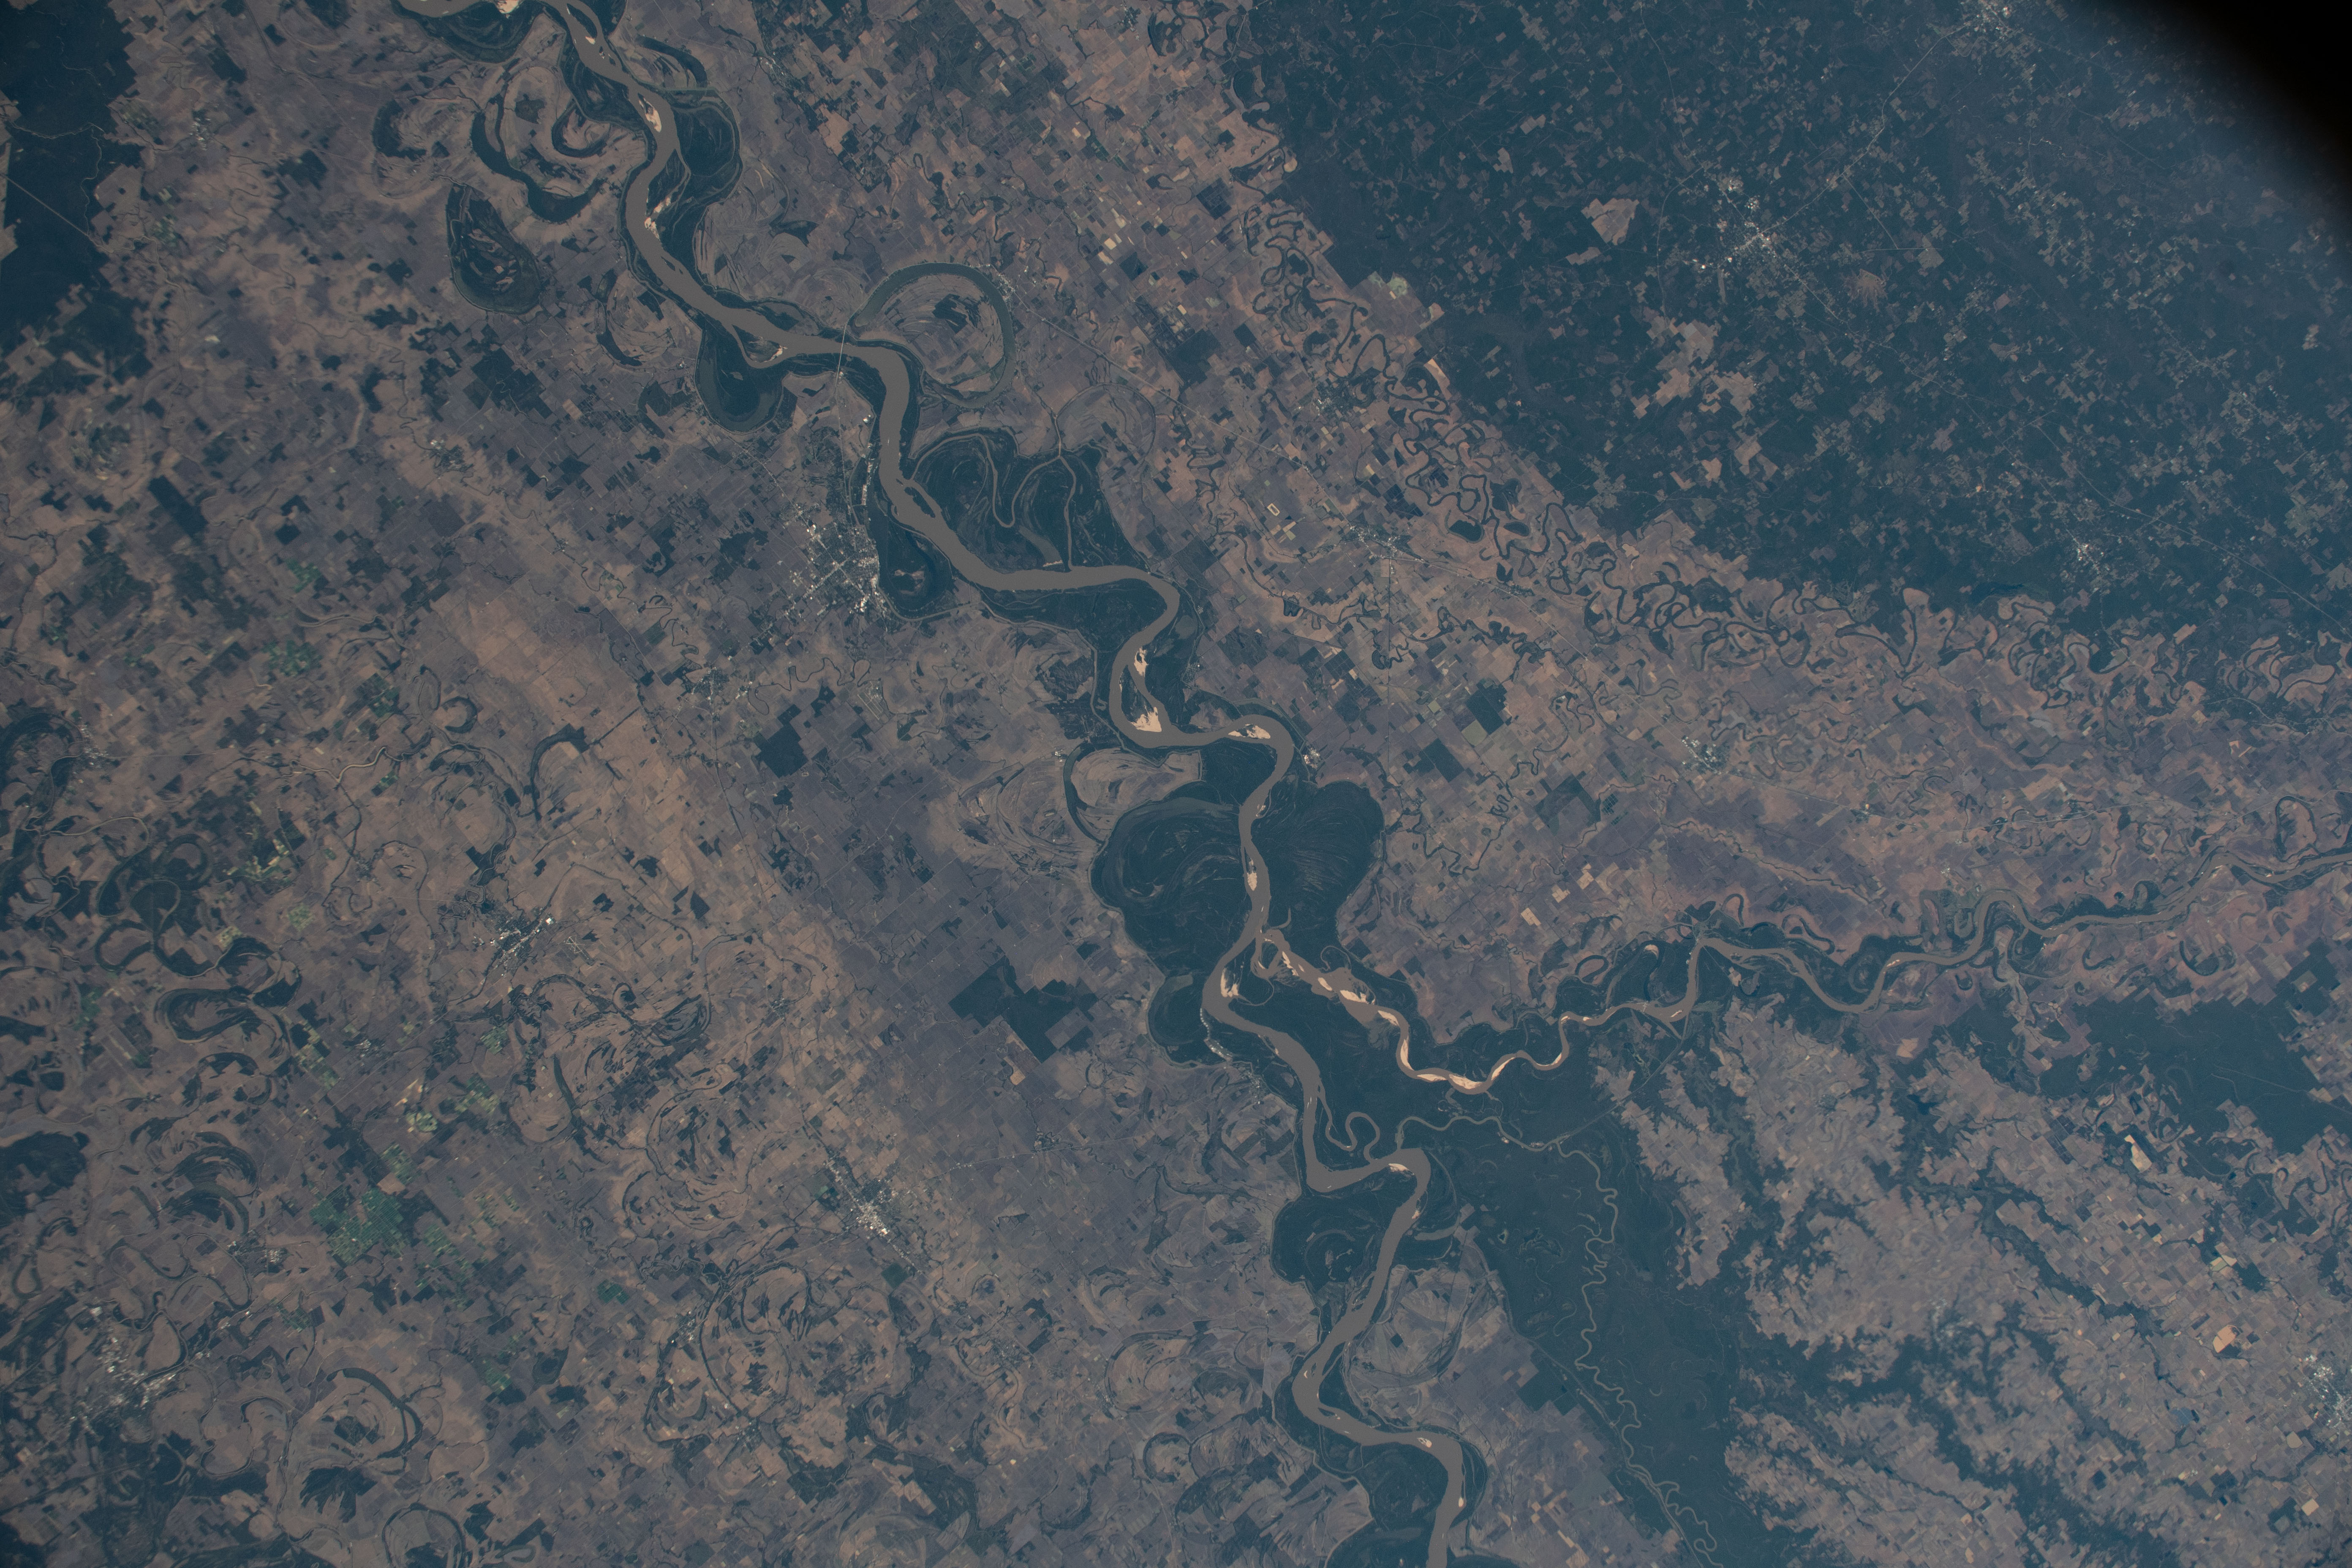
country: USA-MISSISSIPPI
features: ARKANSAS RIVER
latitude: 33.5
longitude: -91.0
